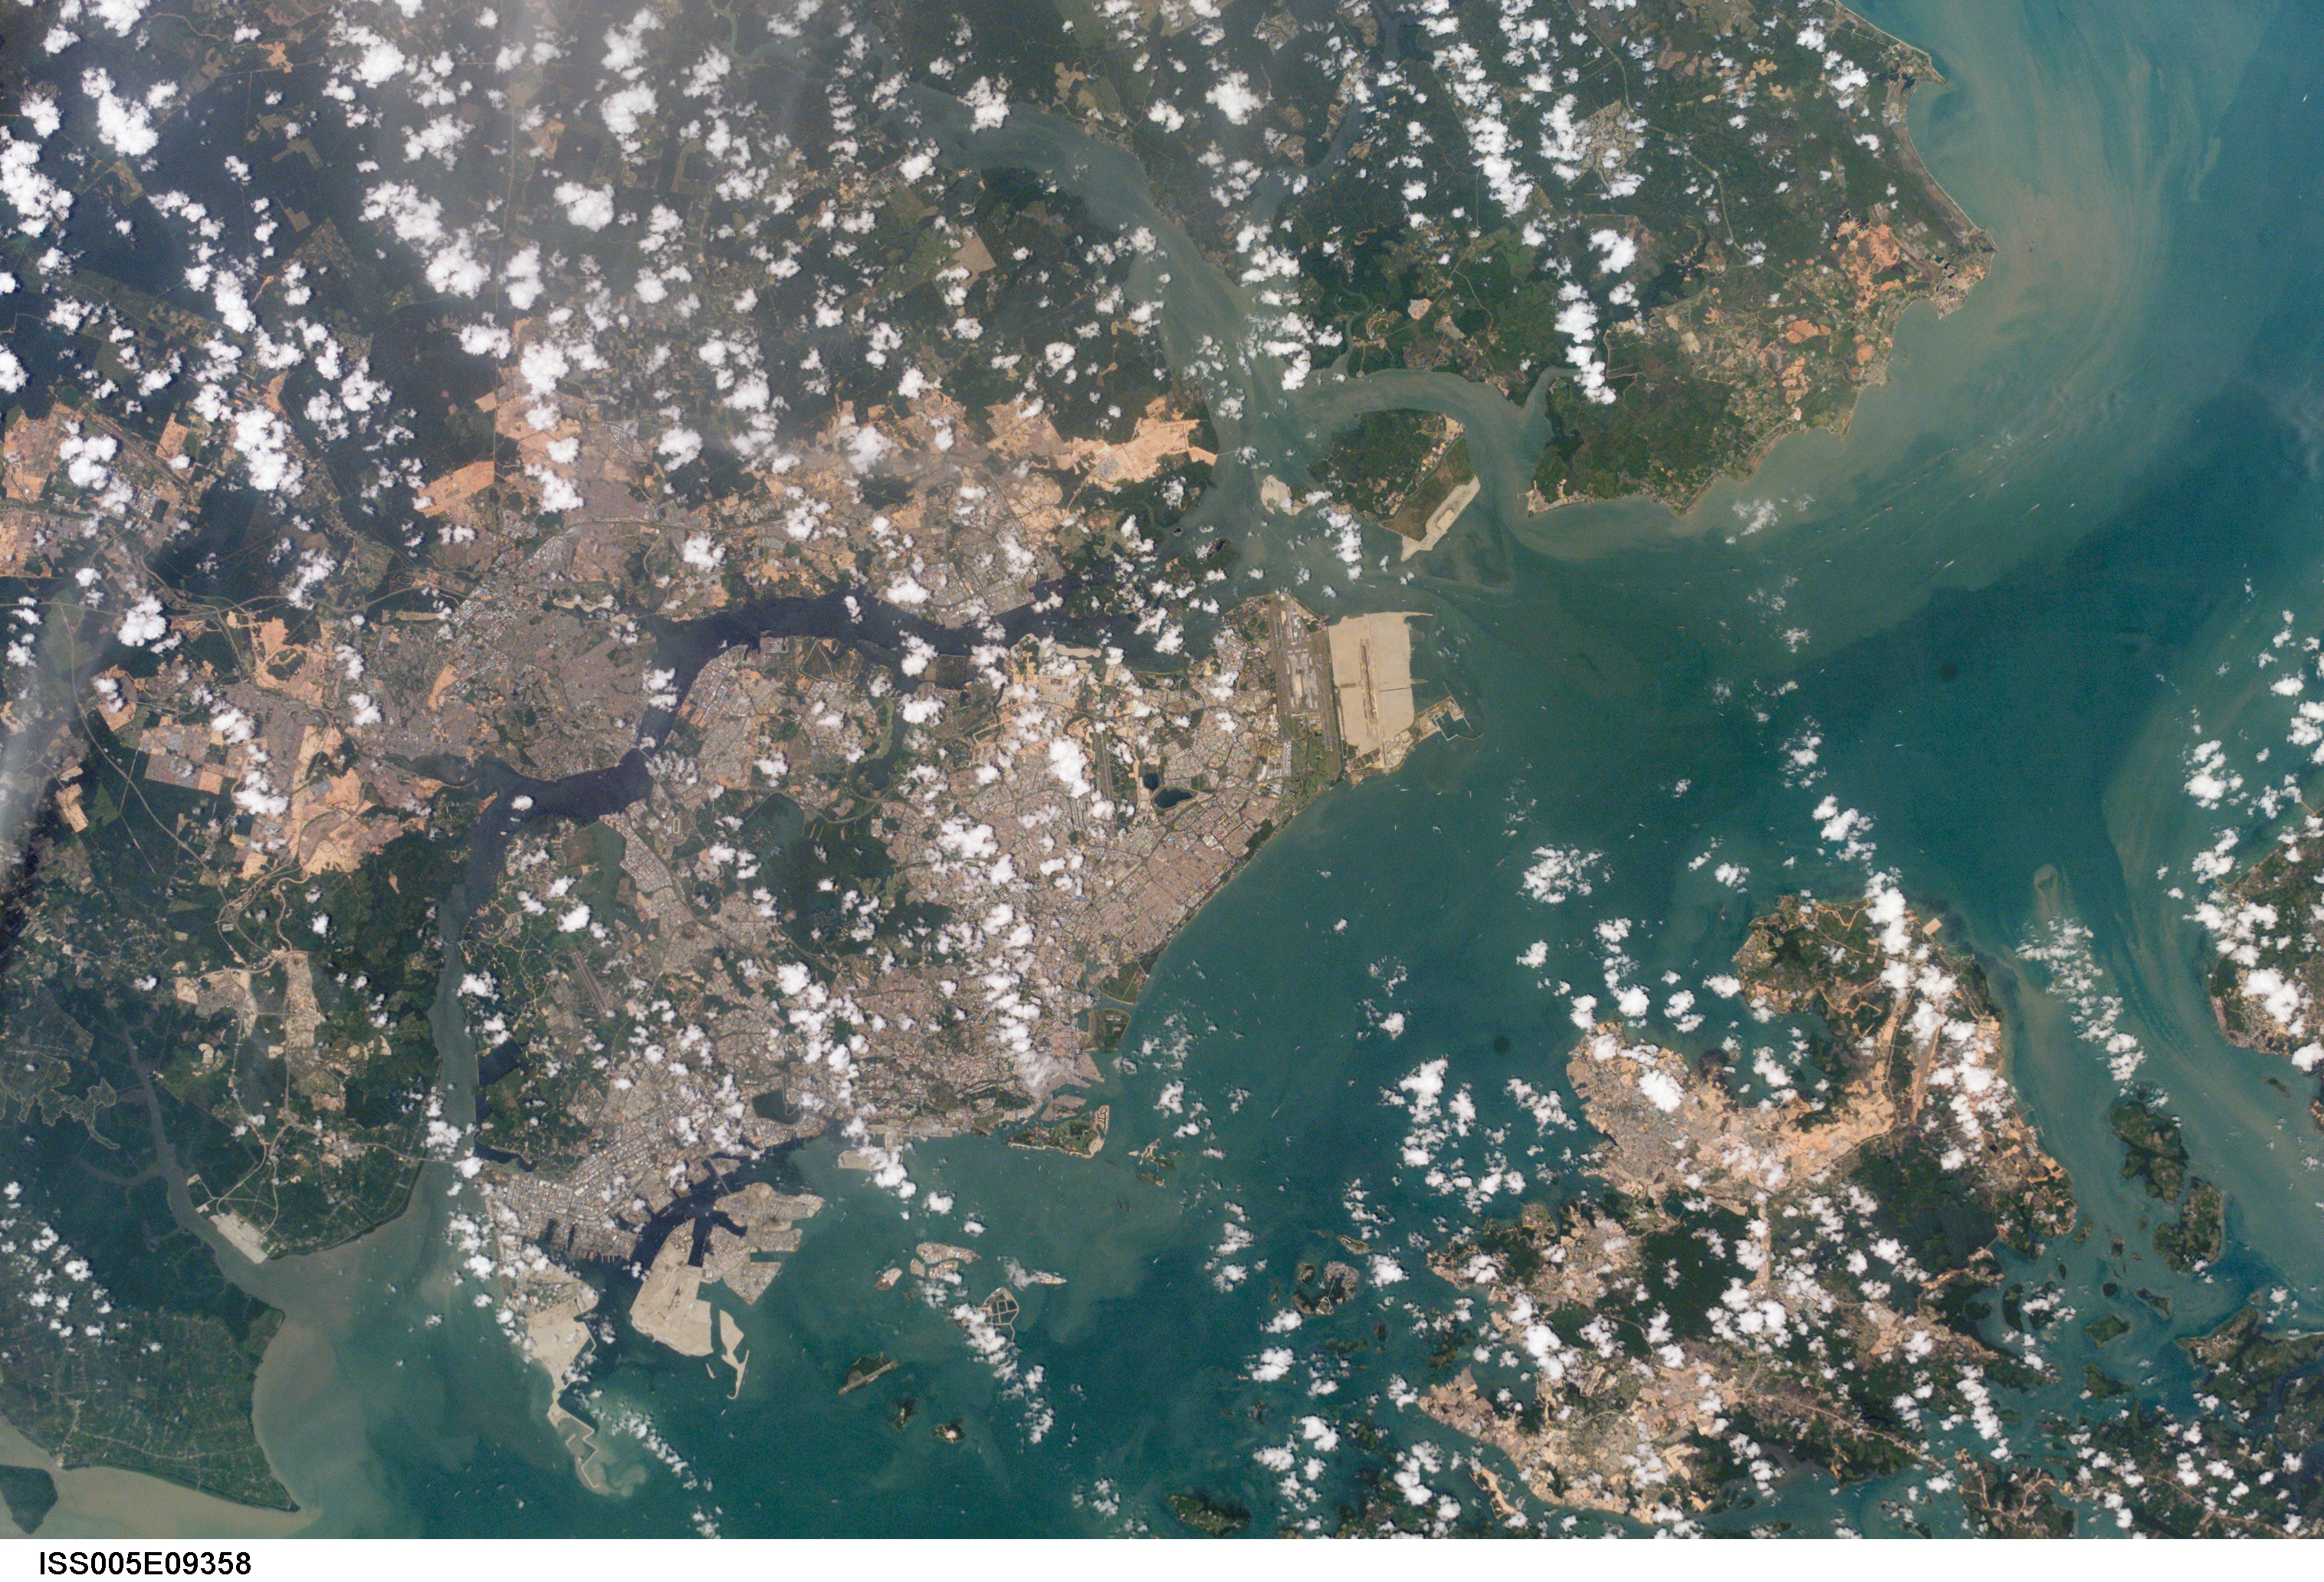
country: MALAYSIA
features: SINGAPORE, BATAM ISLAND
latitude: 1.5
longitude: 104.0
